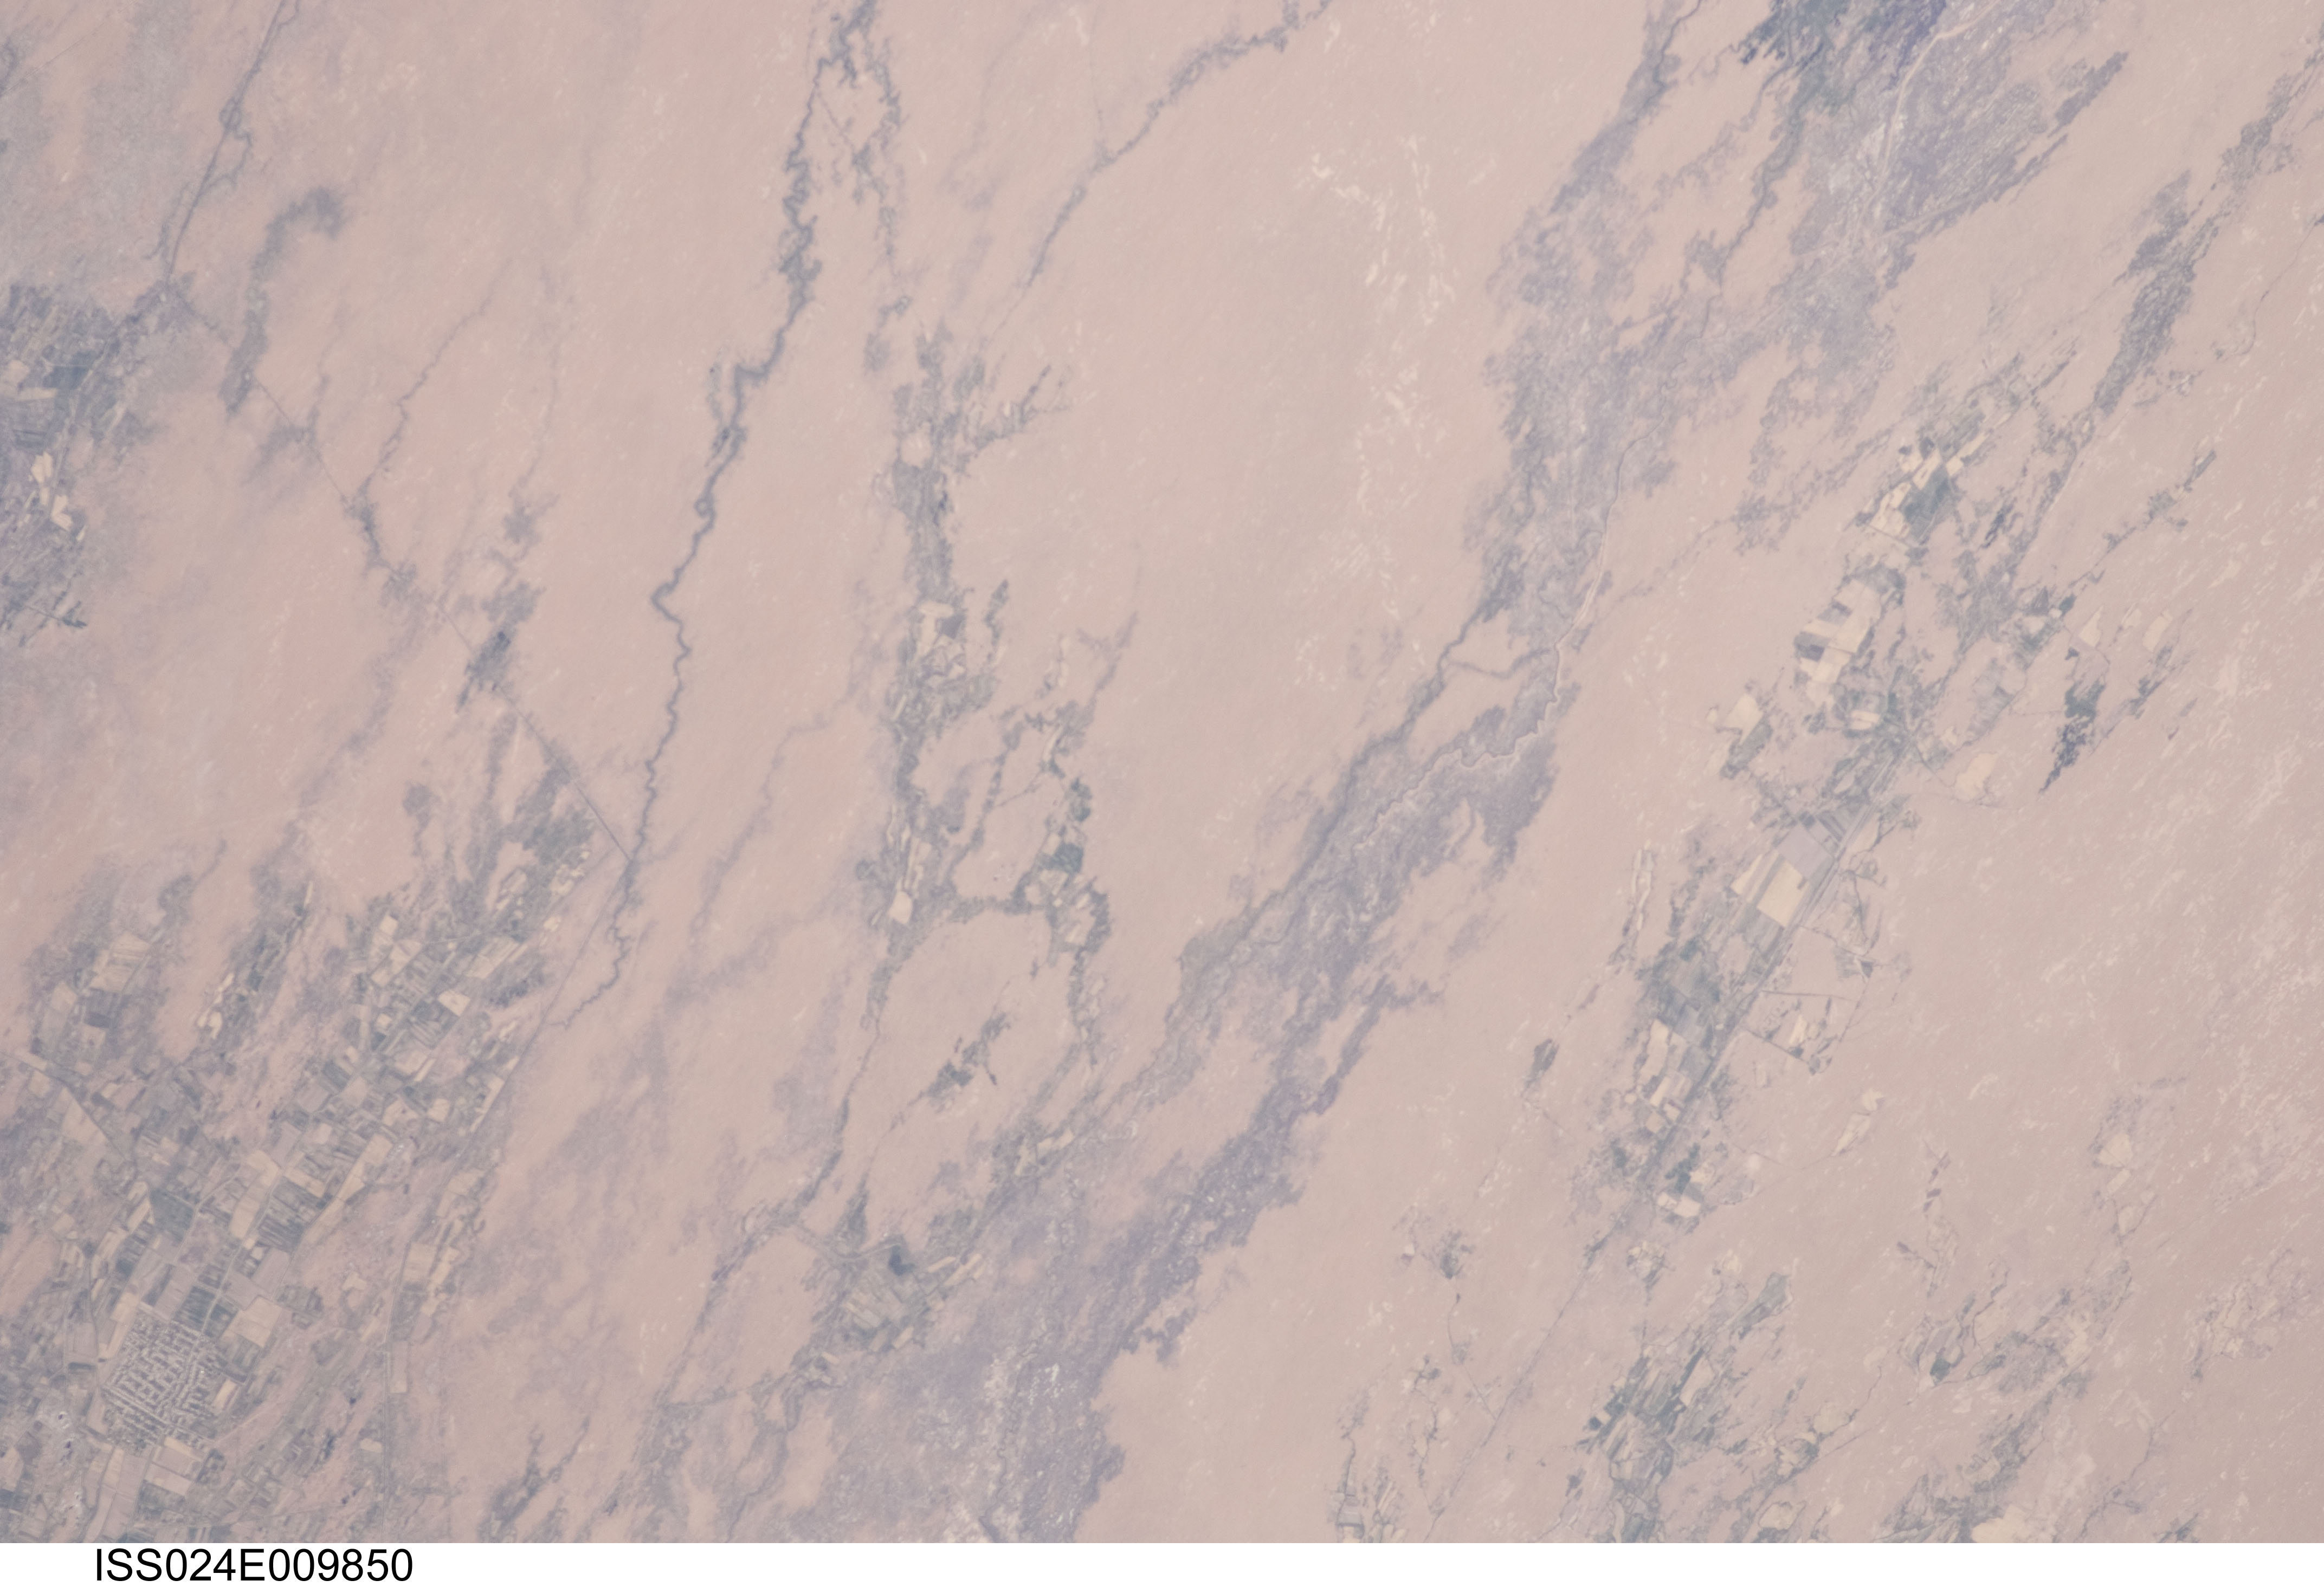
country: TURKMENISTAN
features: KARA CHAPAN, DESERT, AGR.
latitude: 38.1
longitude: 61.6
